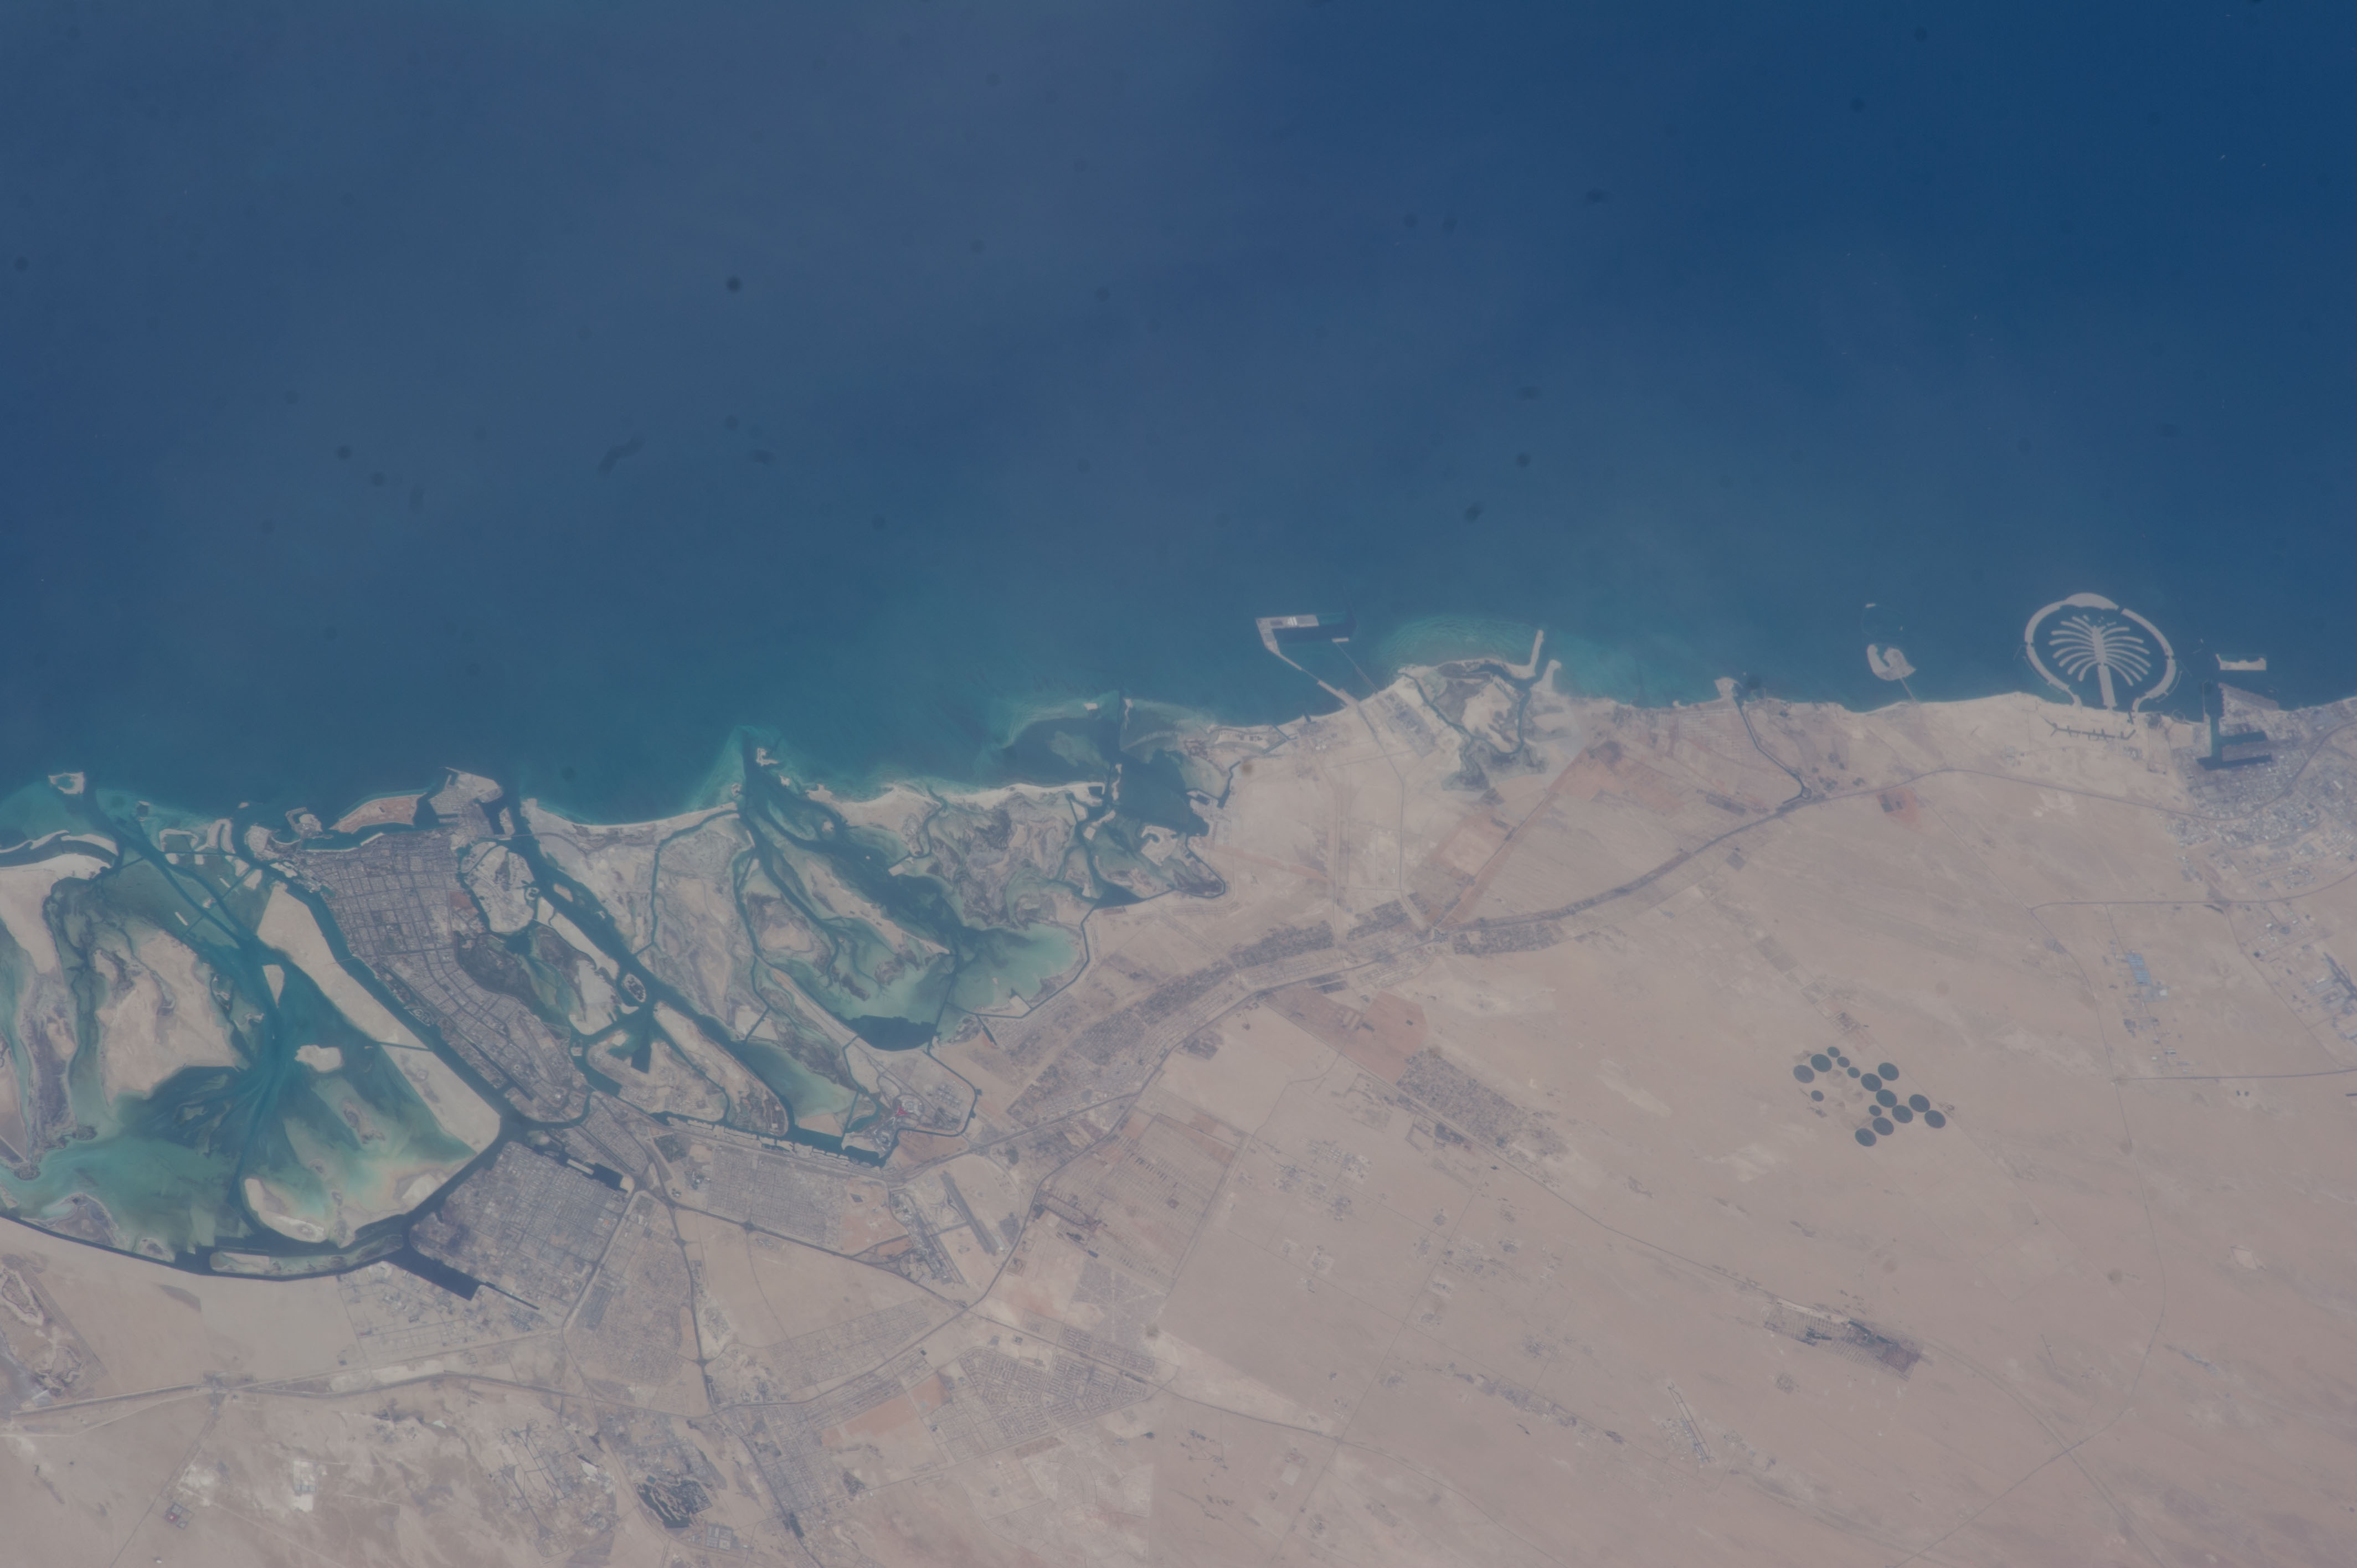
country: UNITED_ARAB_EMIRATES
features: ABU DHABI, AL ARYAM, ABU AL ABVAD, MUSSAFAH, MASDAR CITY, ABU AL SAYAYIF MPA, PERSIAN GULF, COAST, DESERT
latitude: 24.7
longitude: 54.6
